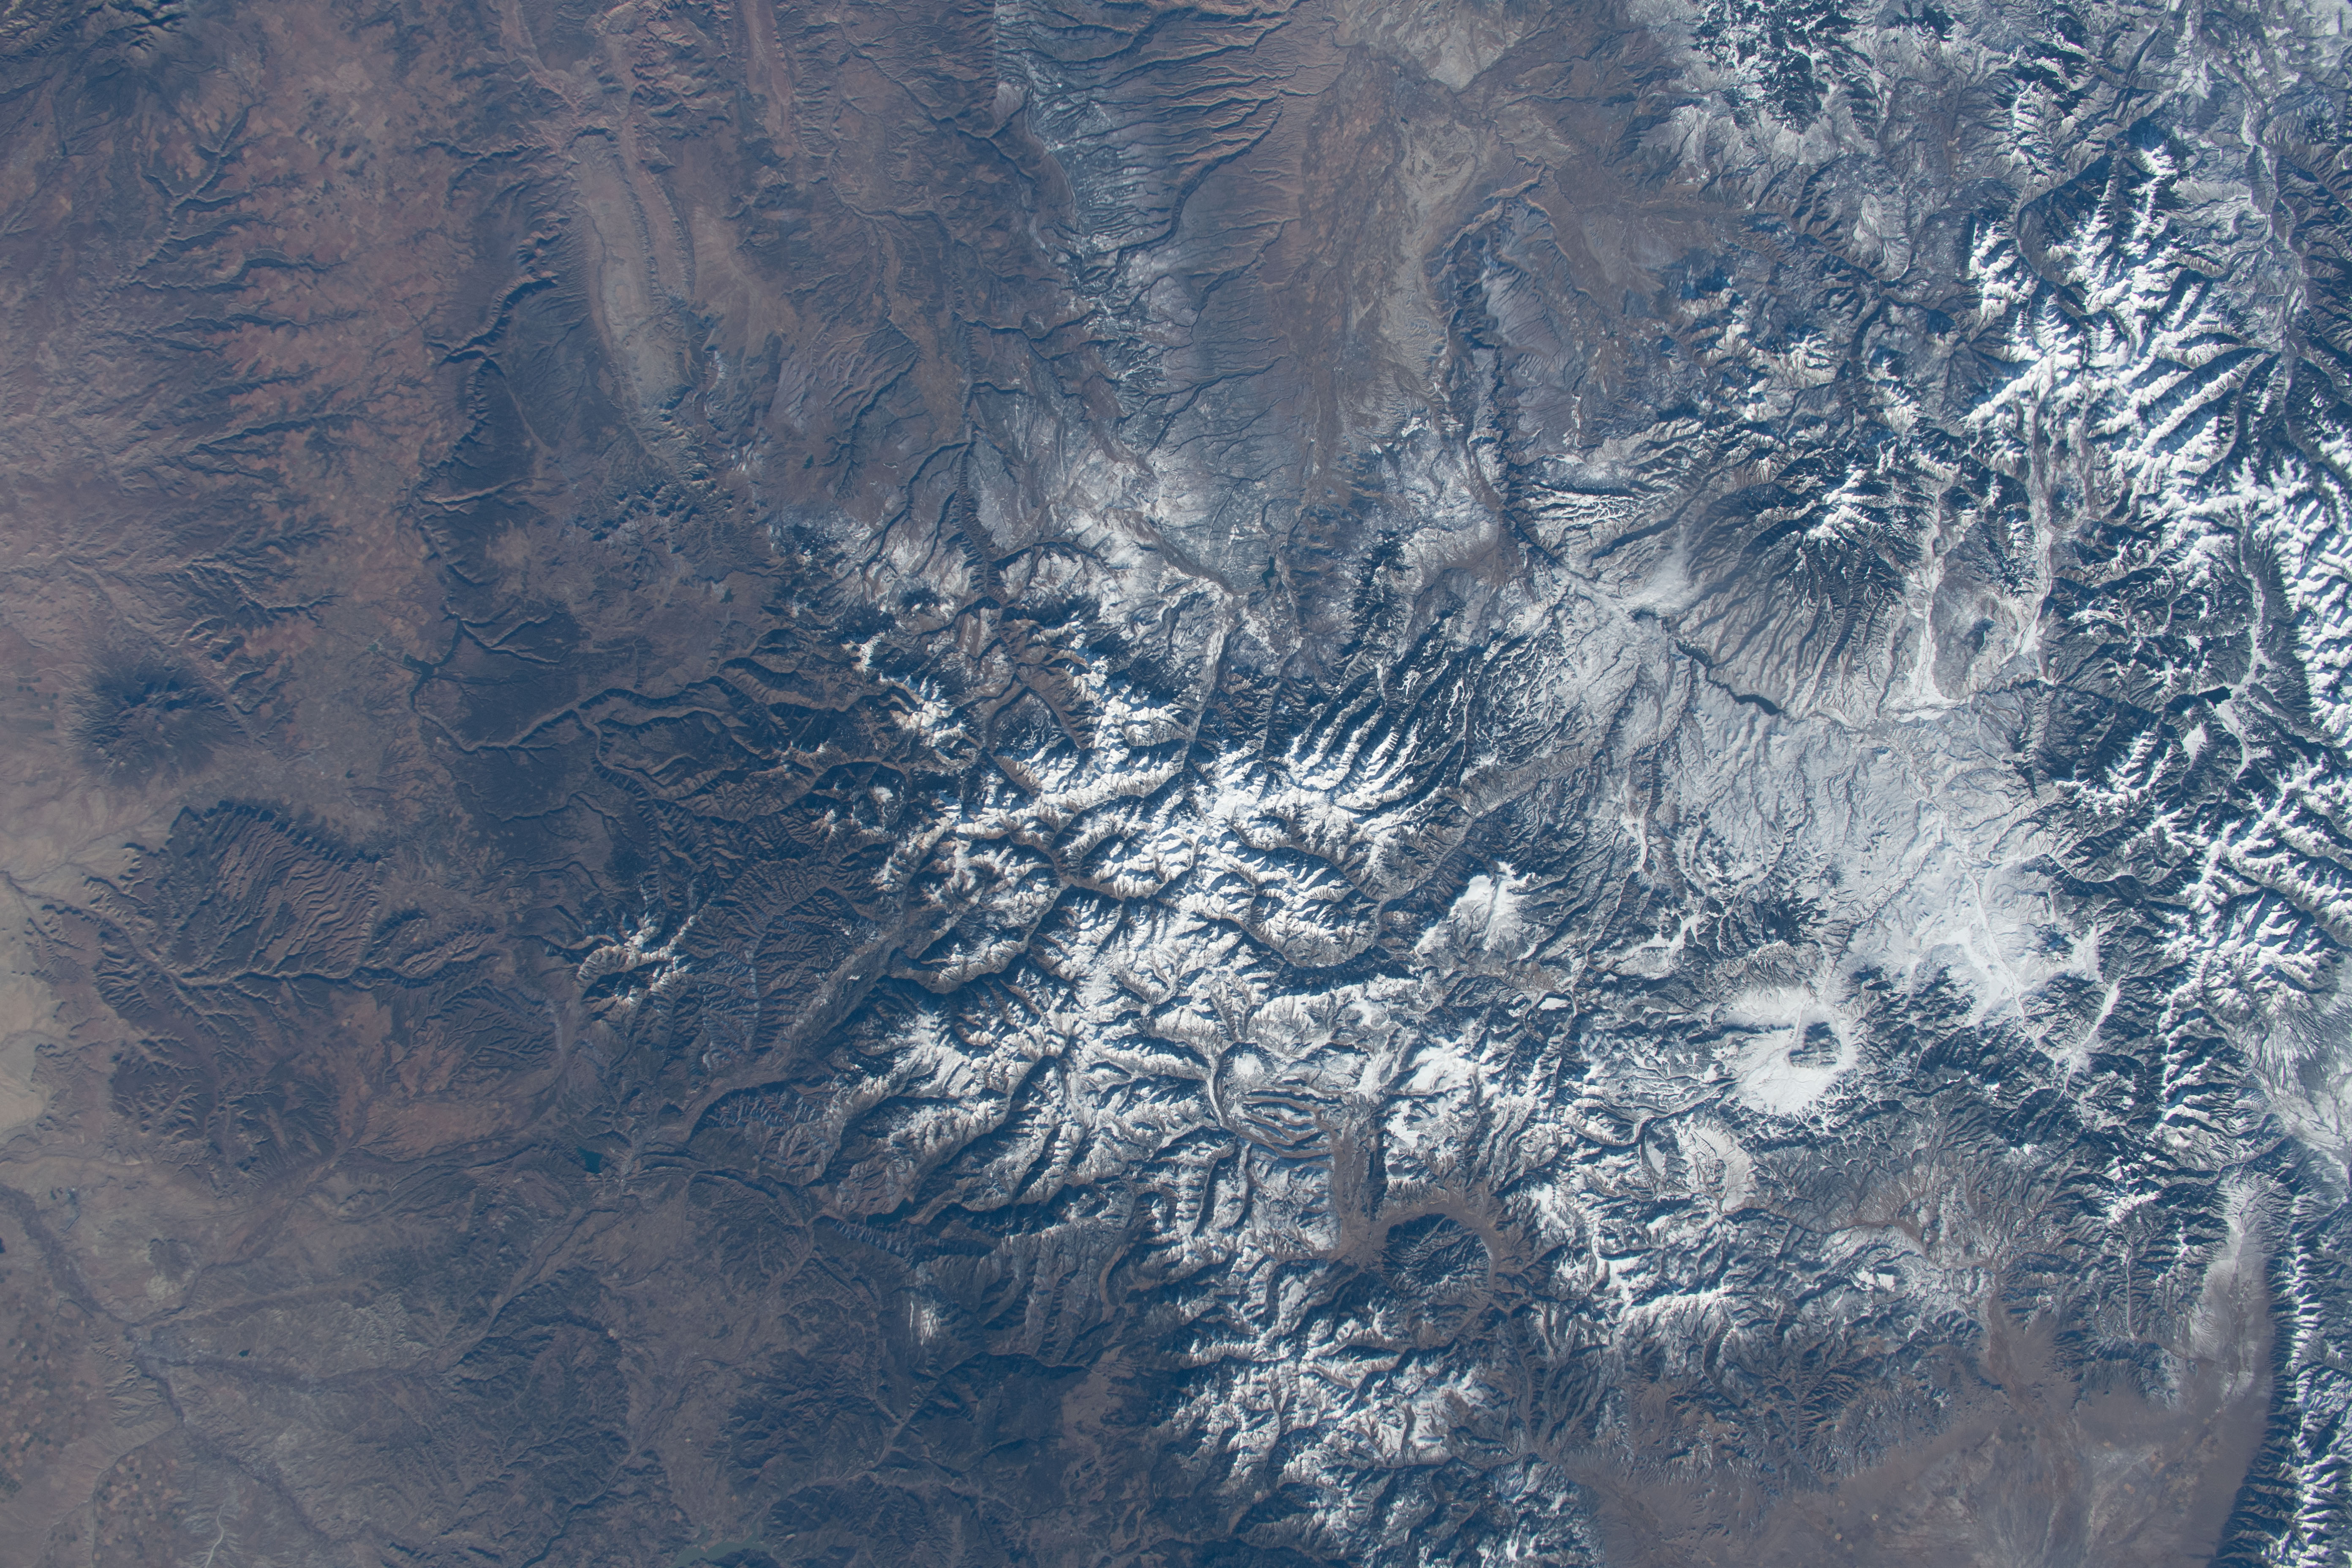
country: USA-COLORADO
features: REDCLOUD PEAK, HANDIES PEAK, HESPERUS MOUNTAIN, MOUNT ELBERT
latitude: 38.0
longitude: -107.5
